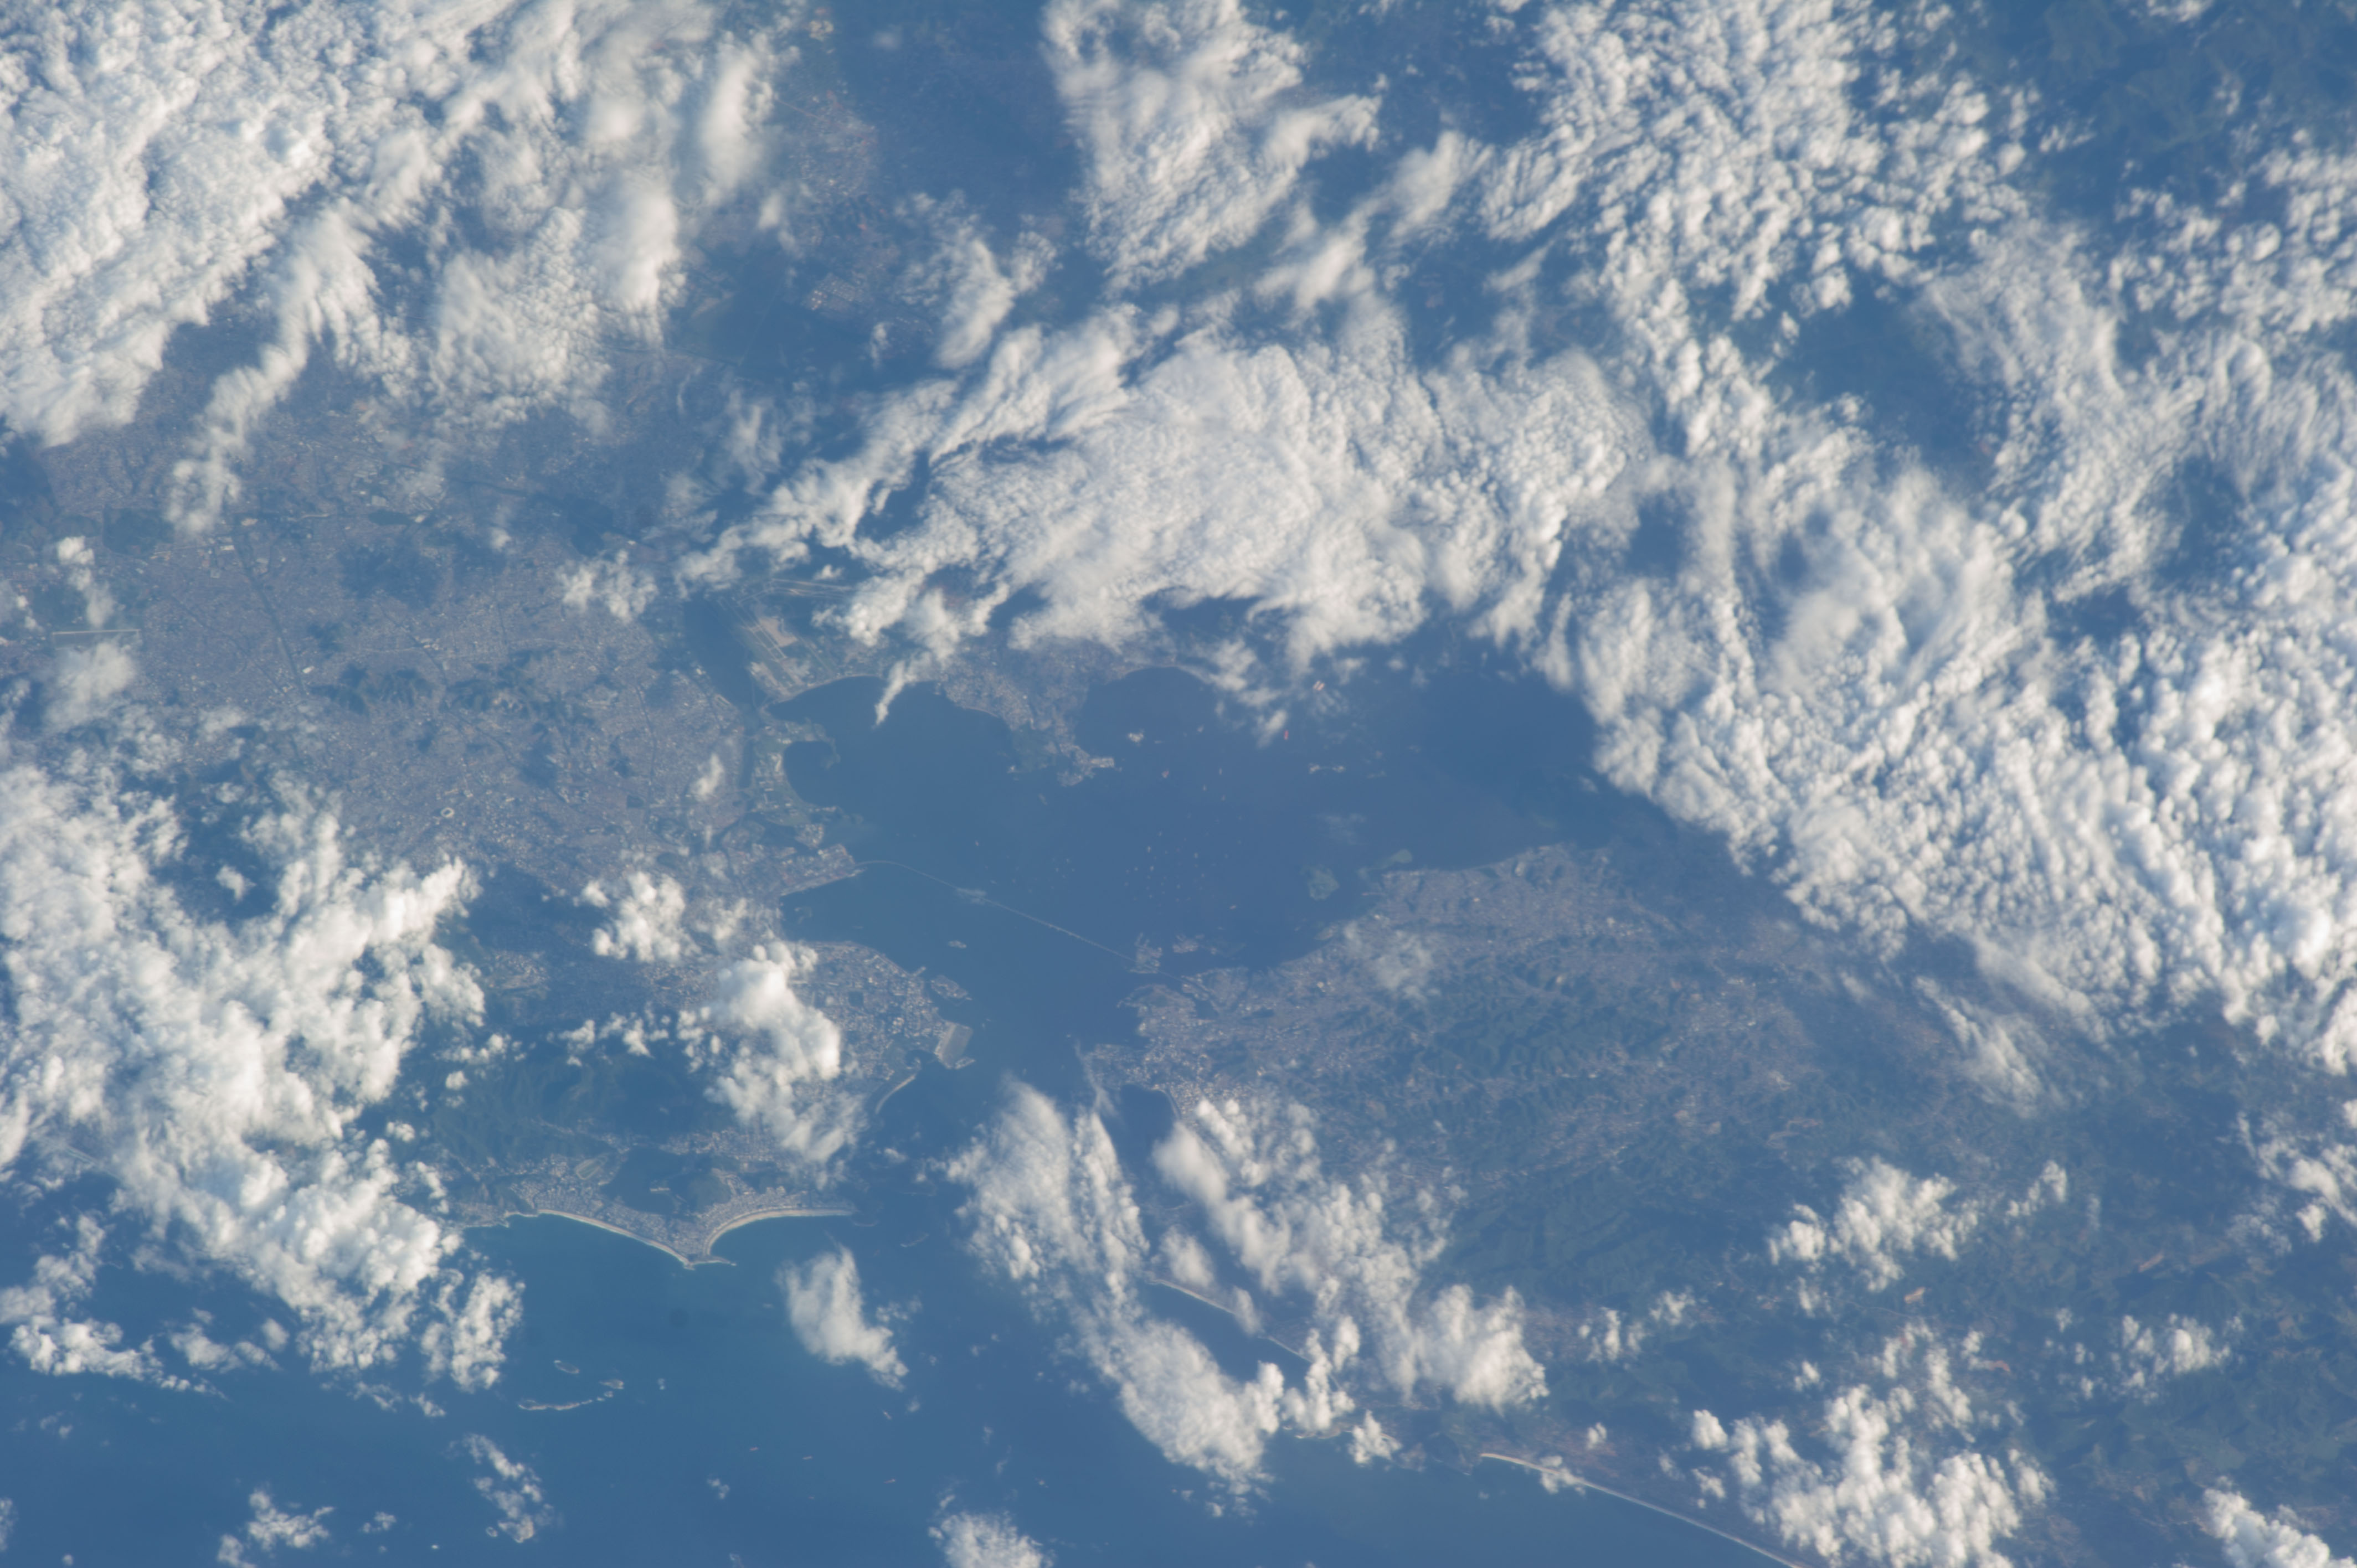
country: BRAZIL
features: RIO DE JANEIRO, GUANABARA BAY, NITEROI
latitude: -22.8
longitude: -43.1
